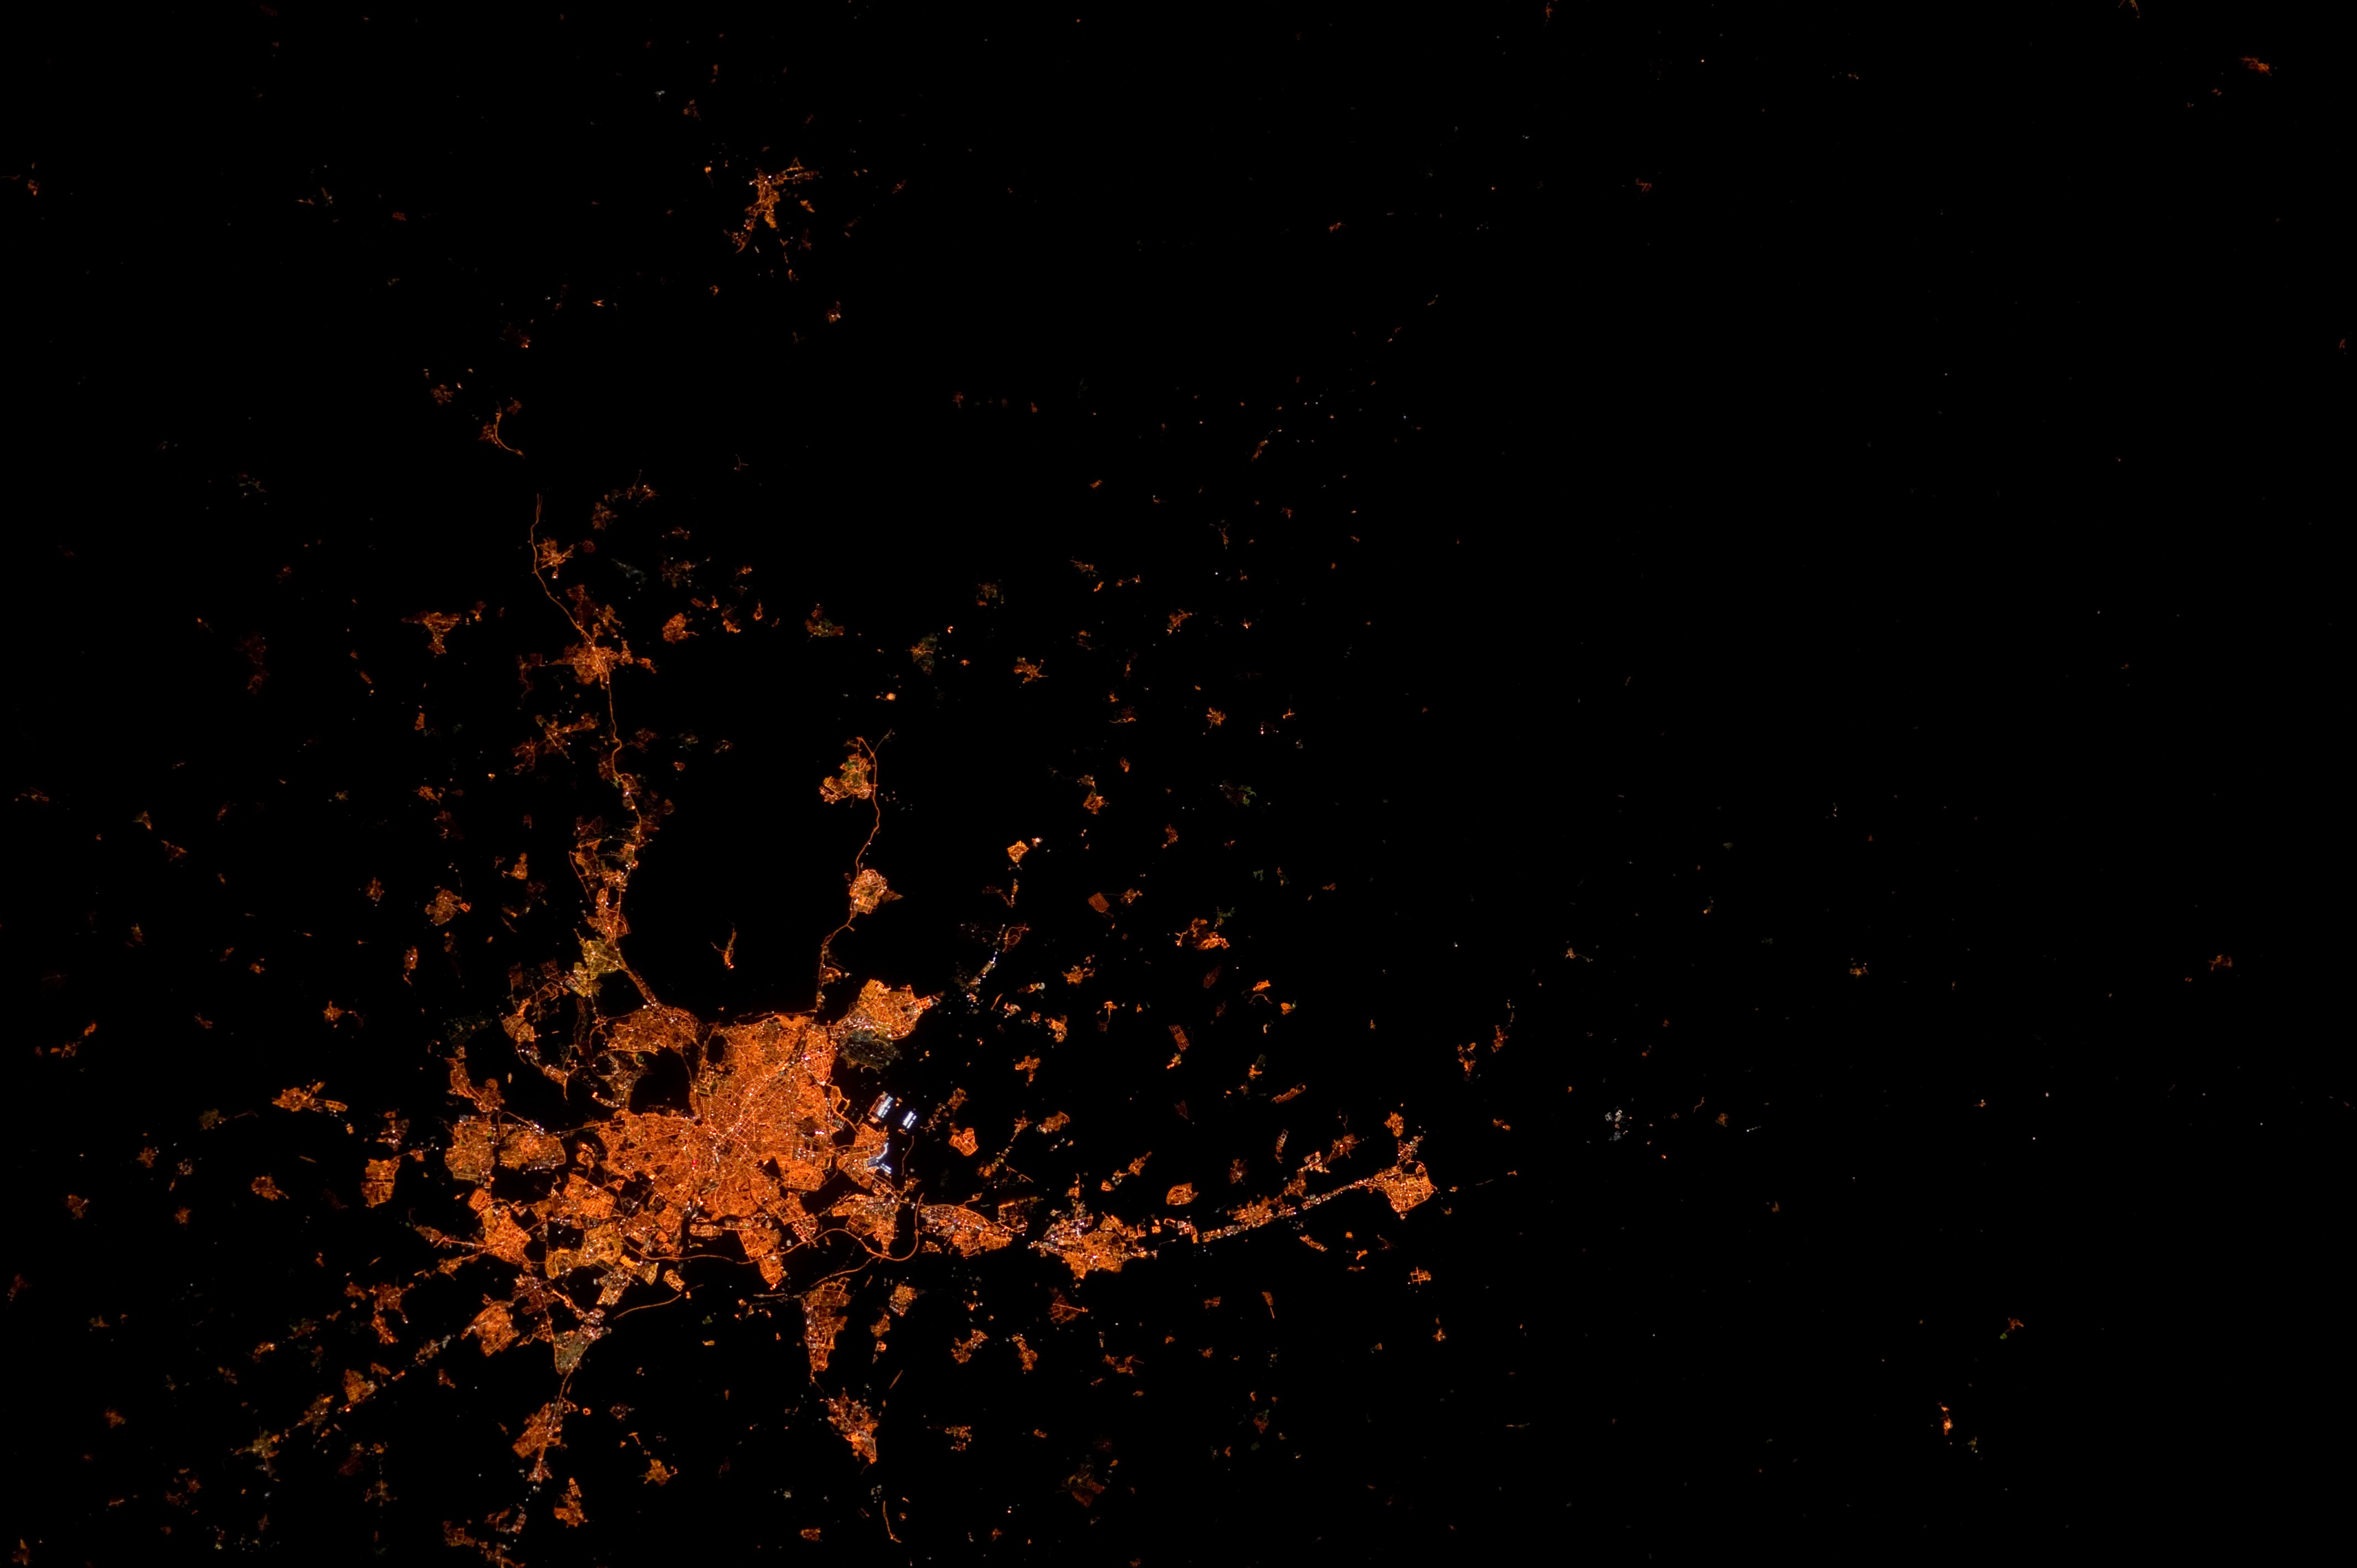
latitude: 40.5
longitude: -3.7
